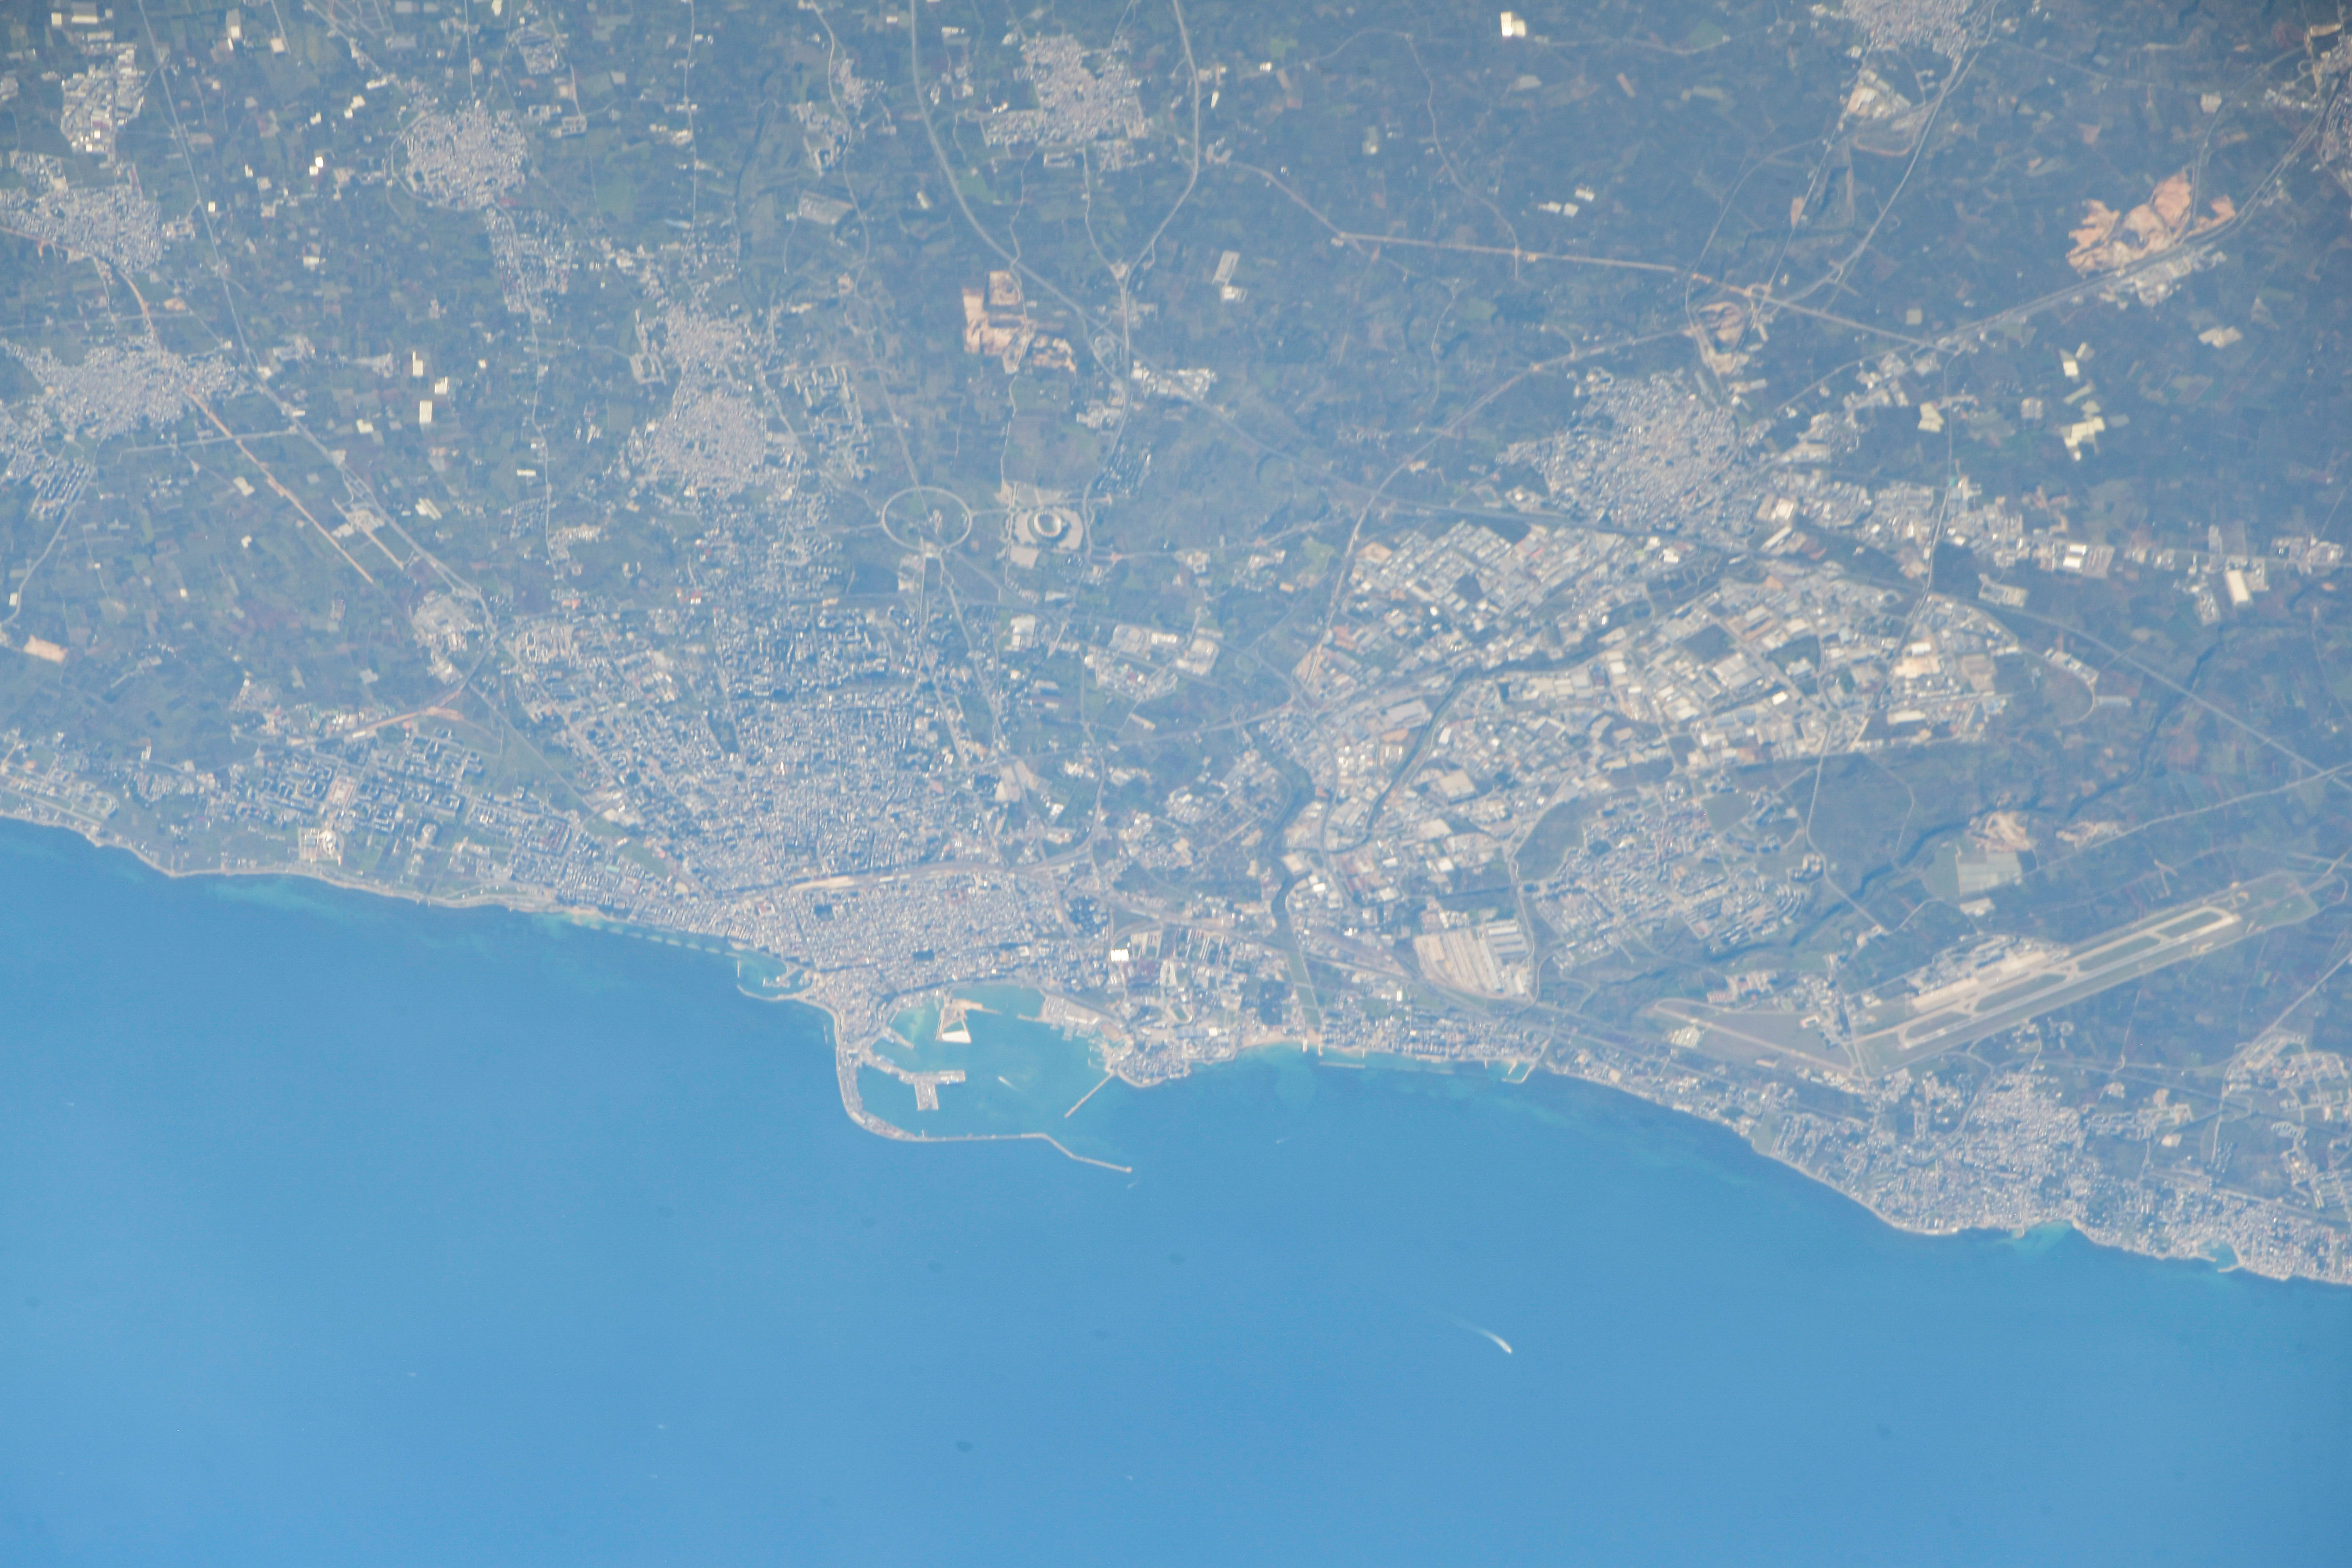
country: ITALY
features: ITALY, BARI, BARI HARBOUR, BARI AIRPORT, COAST, MEDITERRANEAN SEA,BARI, MARCONI, AEROPORTO INTERNAZIONALE DI BARI-KAROL WOJTYLA, MODUGNO, VALENZANO, CEGLIE DEL CAMPO, TRIGGIANO,ADRIATIC SEA,ITALY,CITY OF BARI
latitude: 41.1
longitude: 16.8
